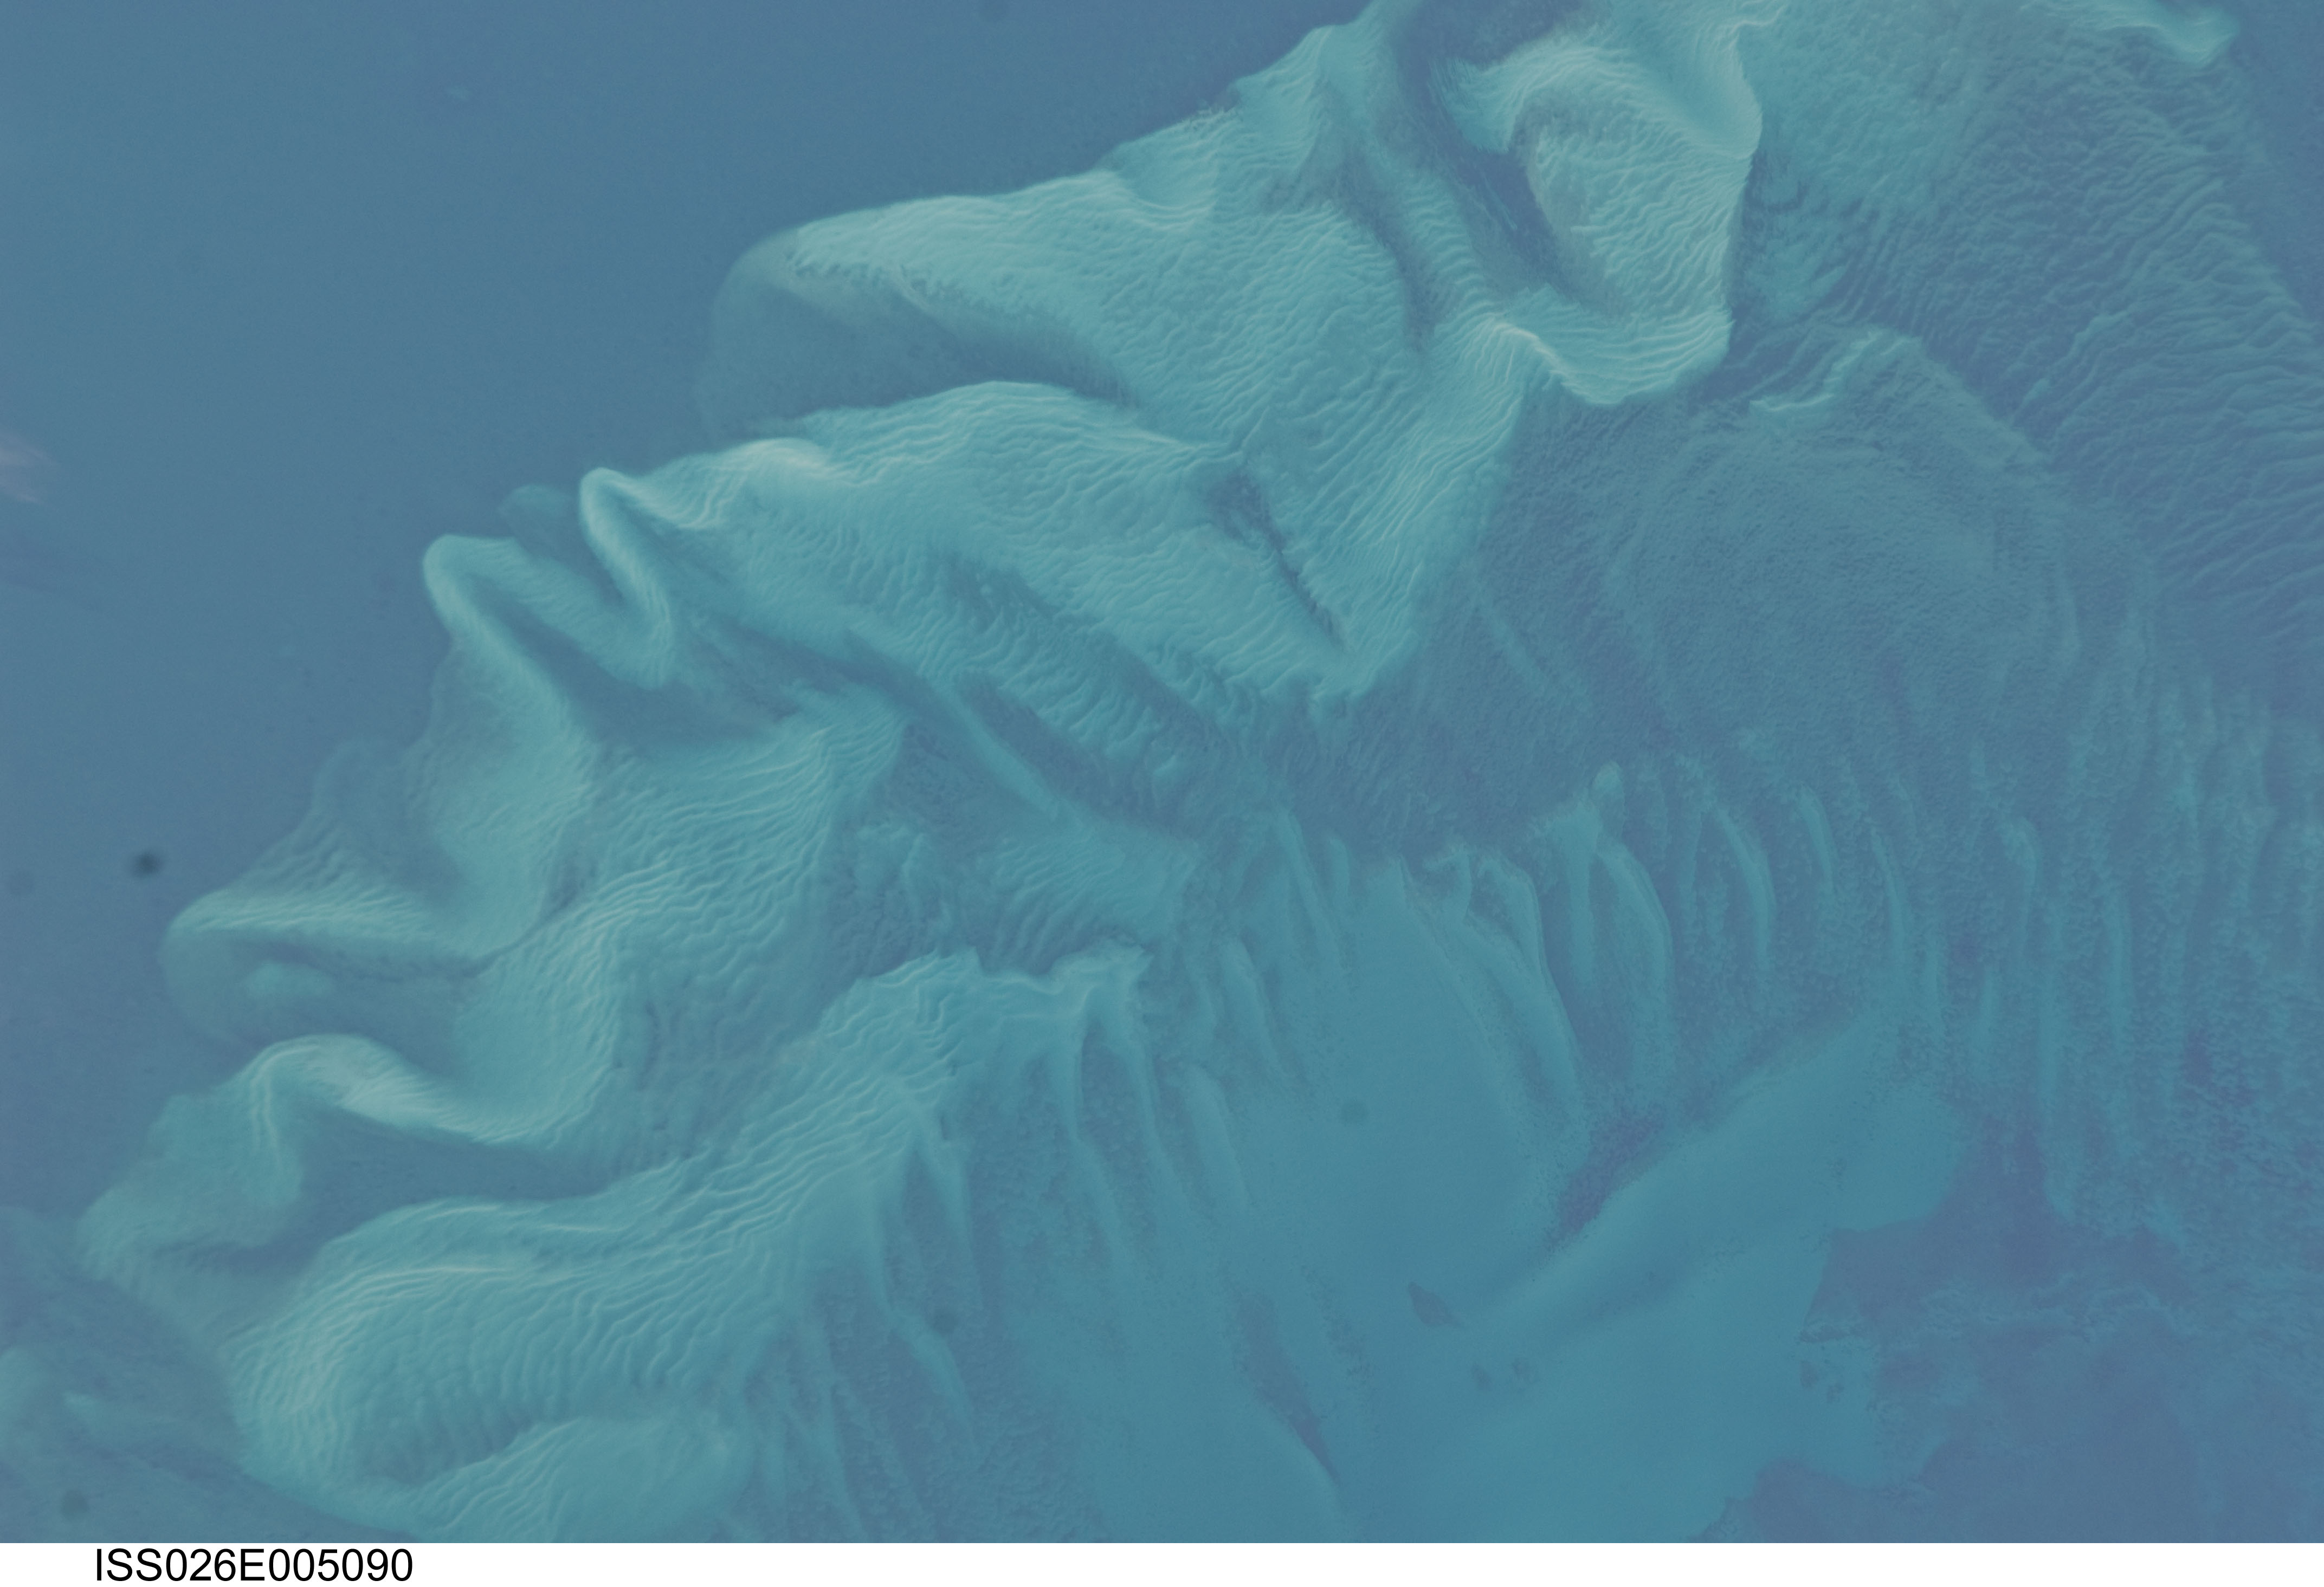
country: BAHAMAS
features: LITTLE BAHAMA BANK, SHOALS, TROUGHS, RIPPLES
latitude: 27.1
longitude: -78.6
